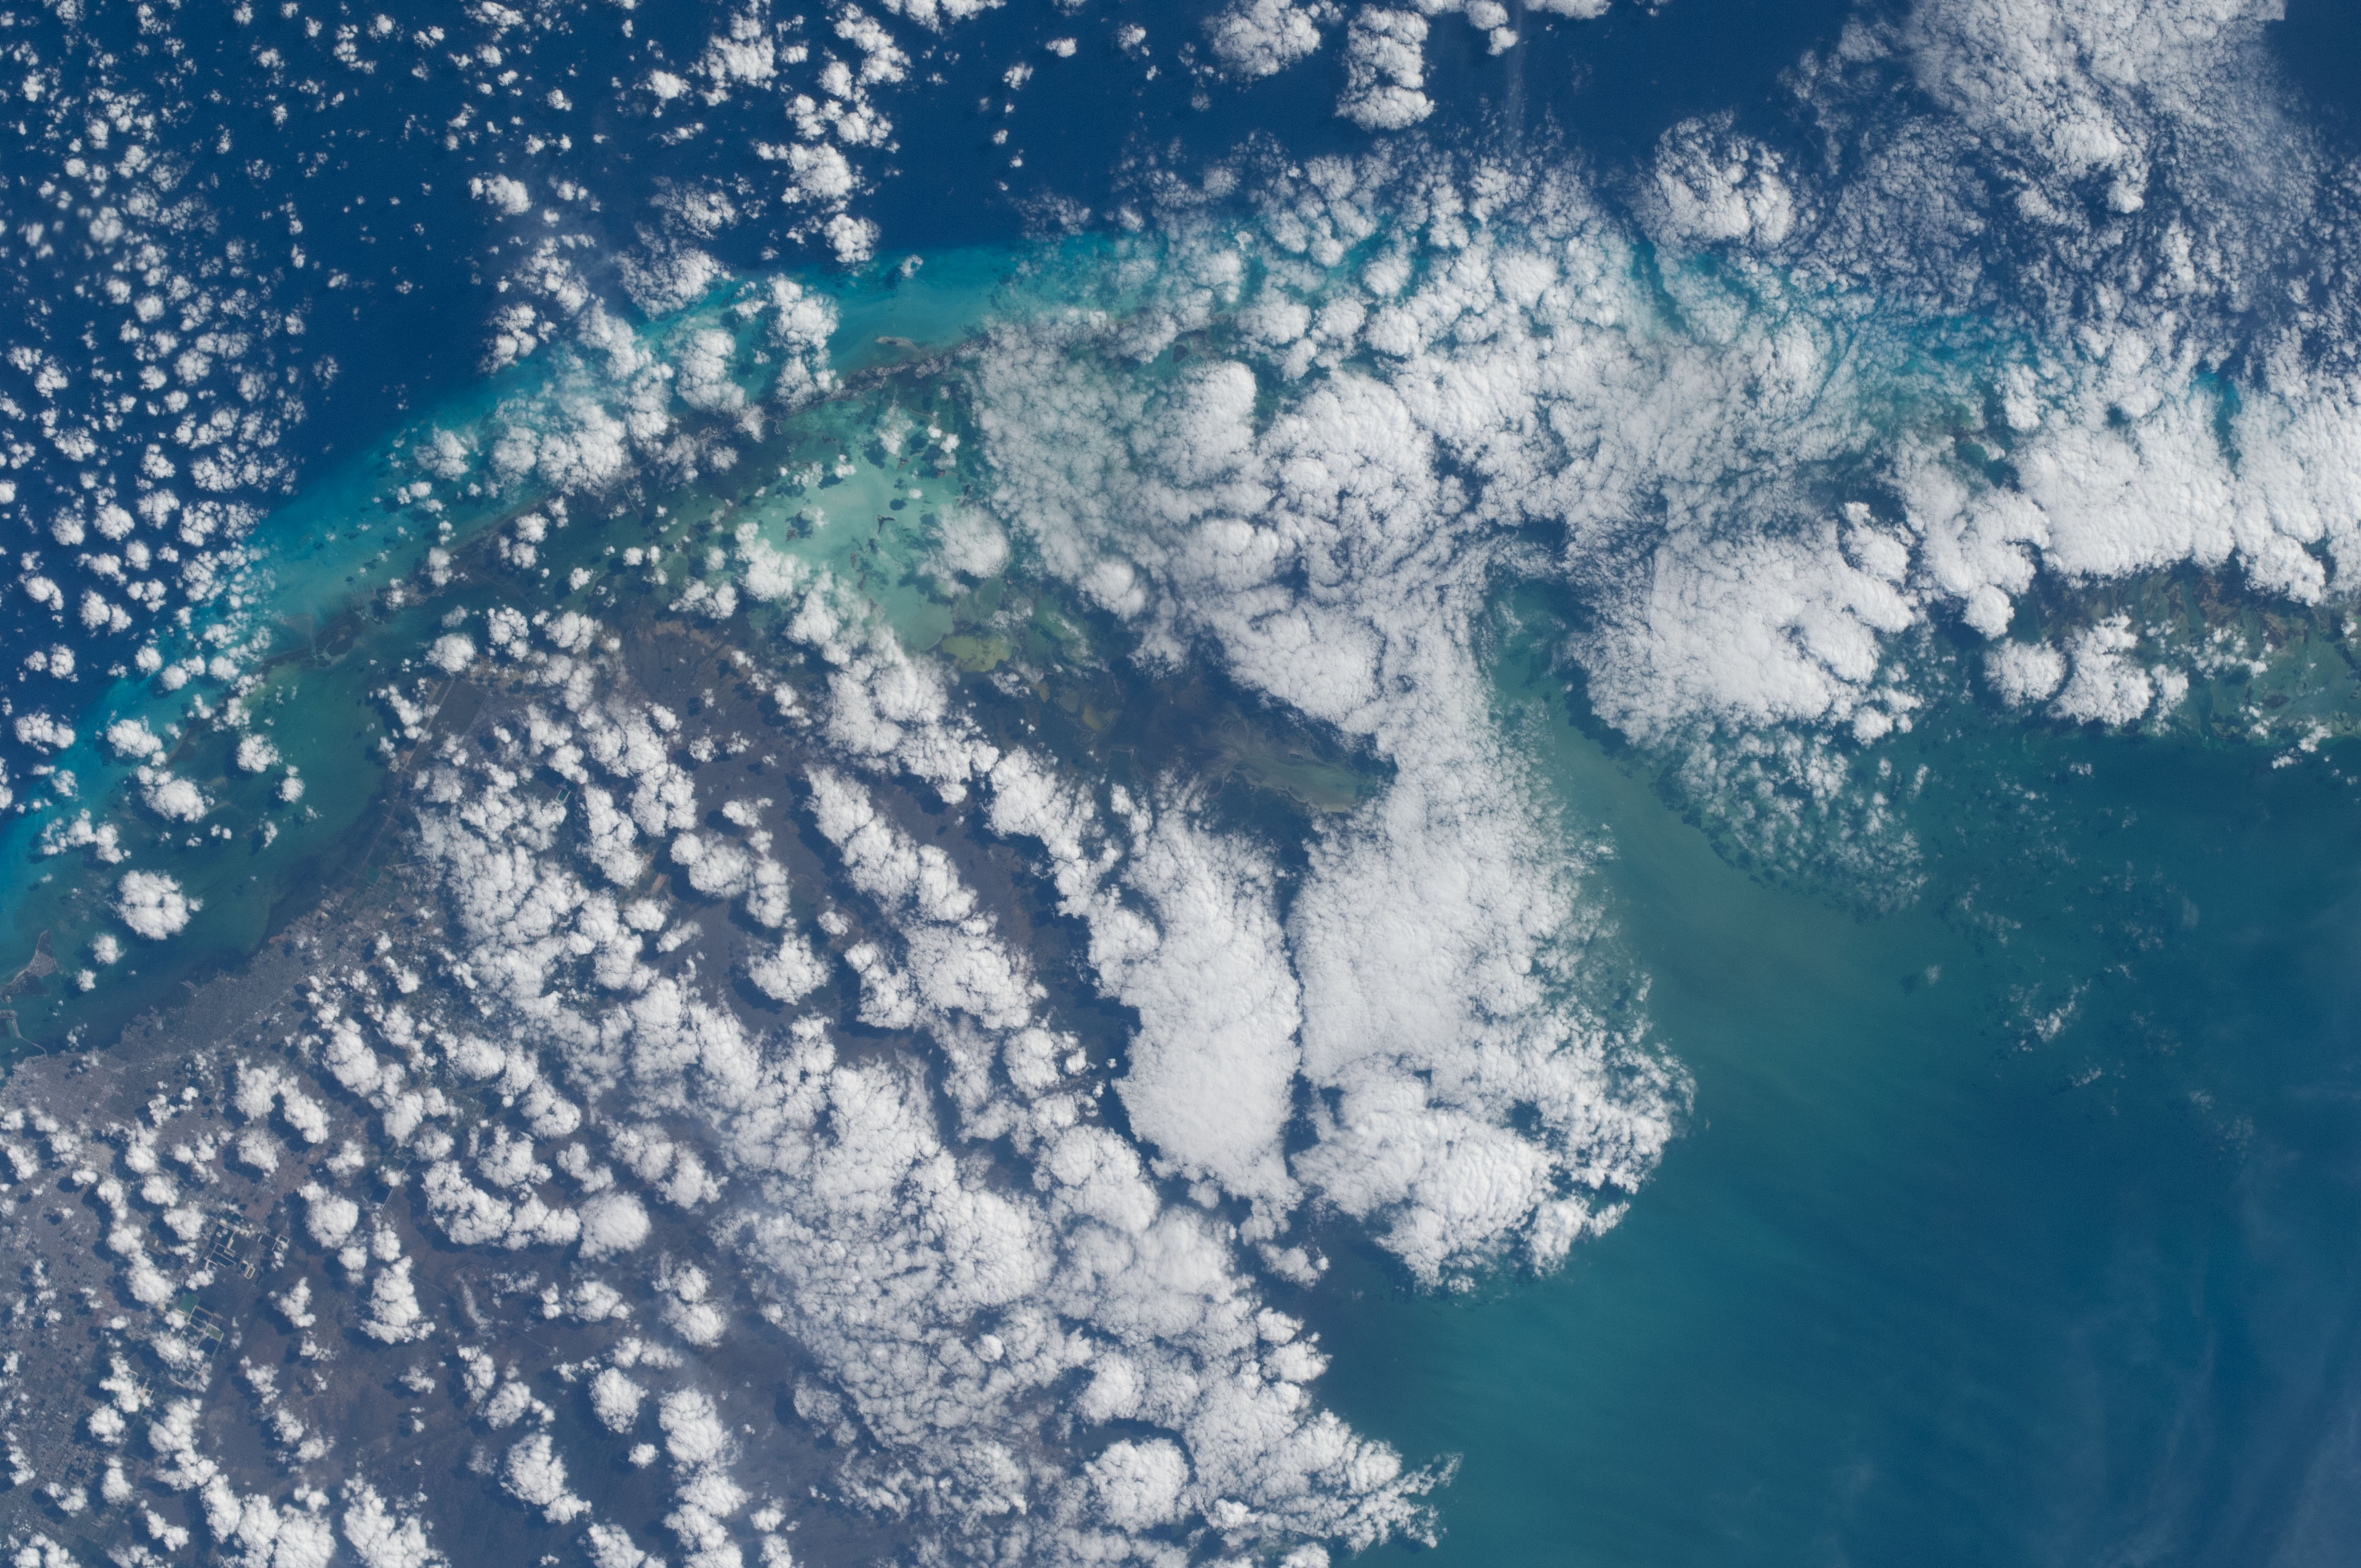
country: USA-FLORIDA
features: MIAMI, FLORIDA COASTAL EVERGLADES, REEF, FLORIDA KEYS
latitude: 25.0
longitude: -81.0
